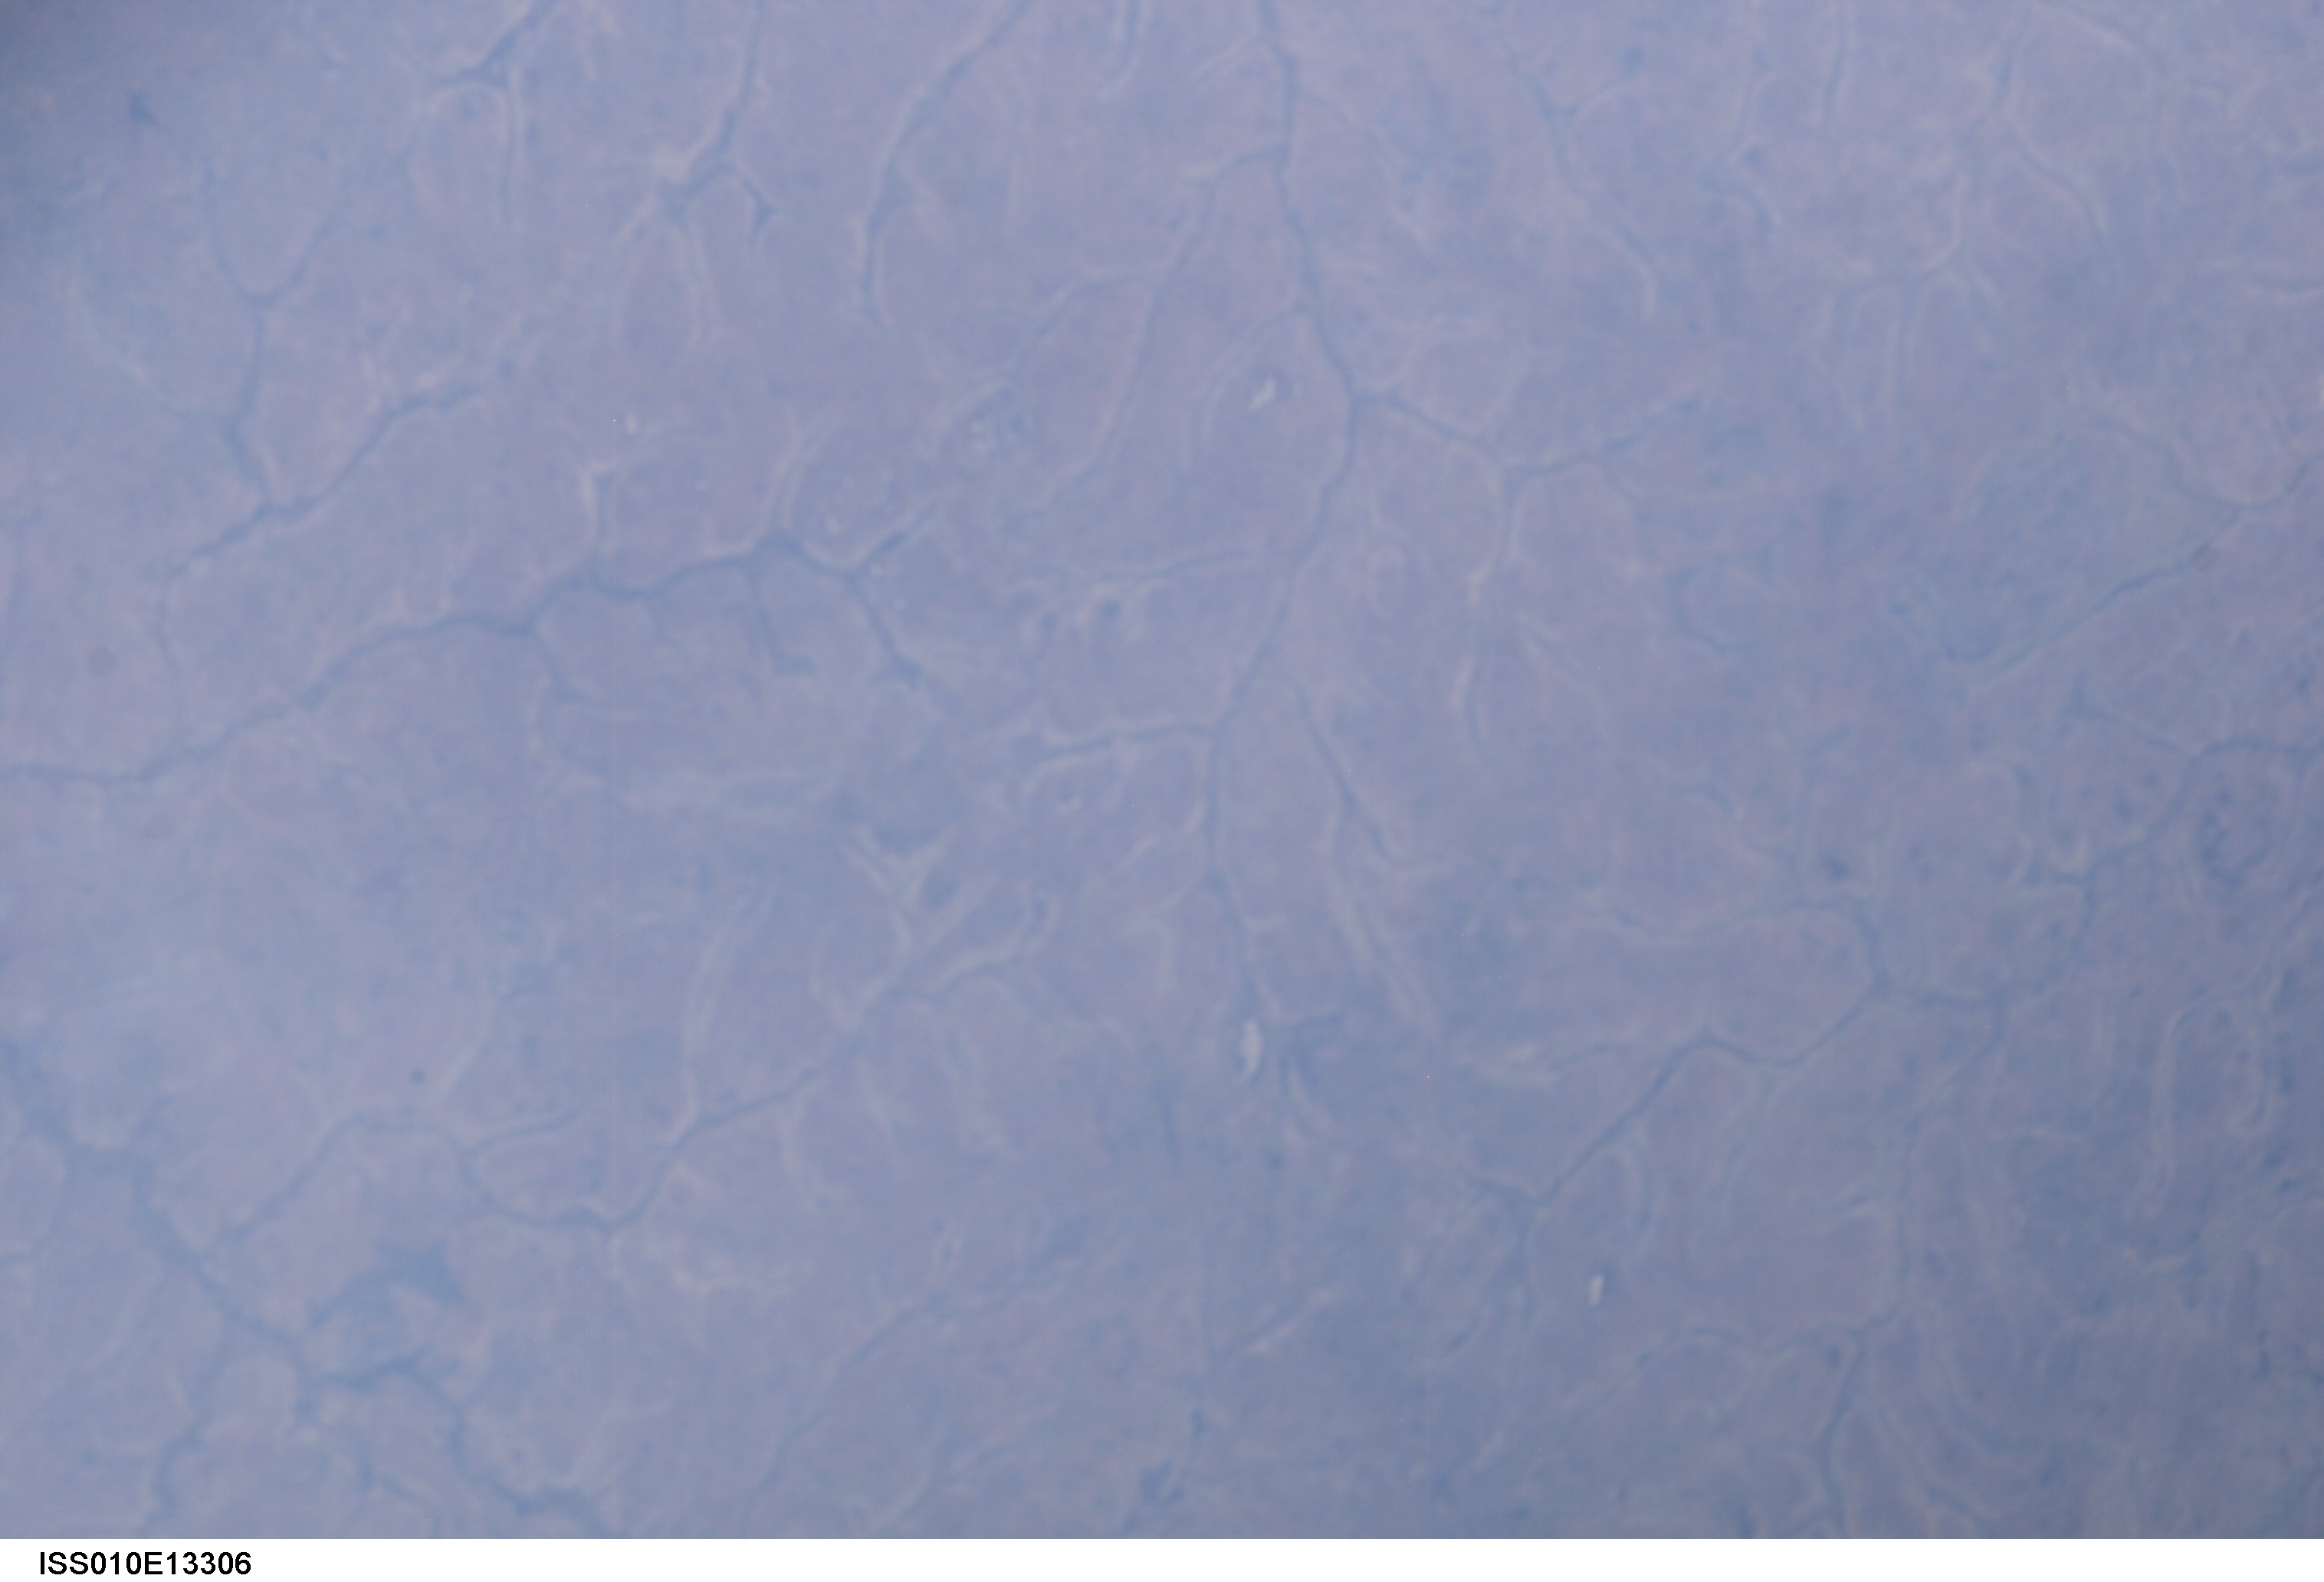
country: SUDAN
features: BUSSERI DR., ROCK OUTCROPS
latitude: 7.4
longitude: 27.4
